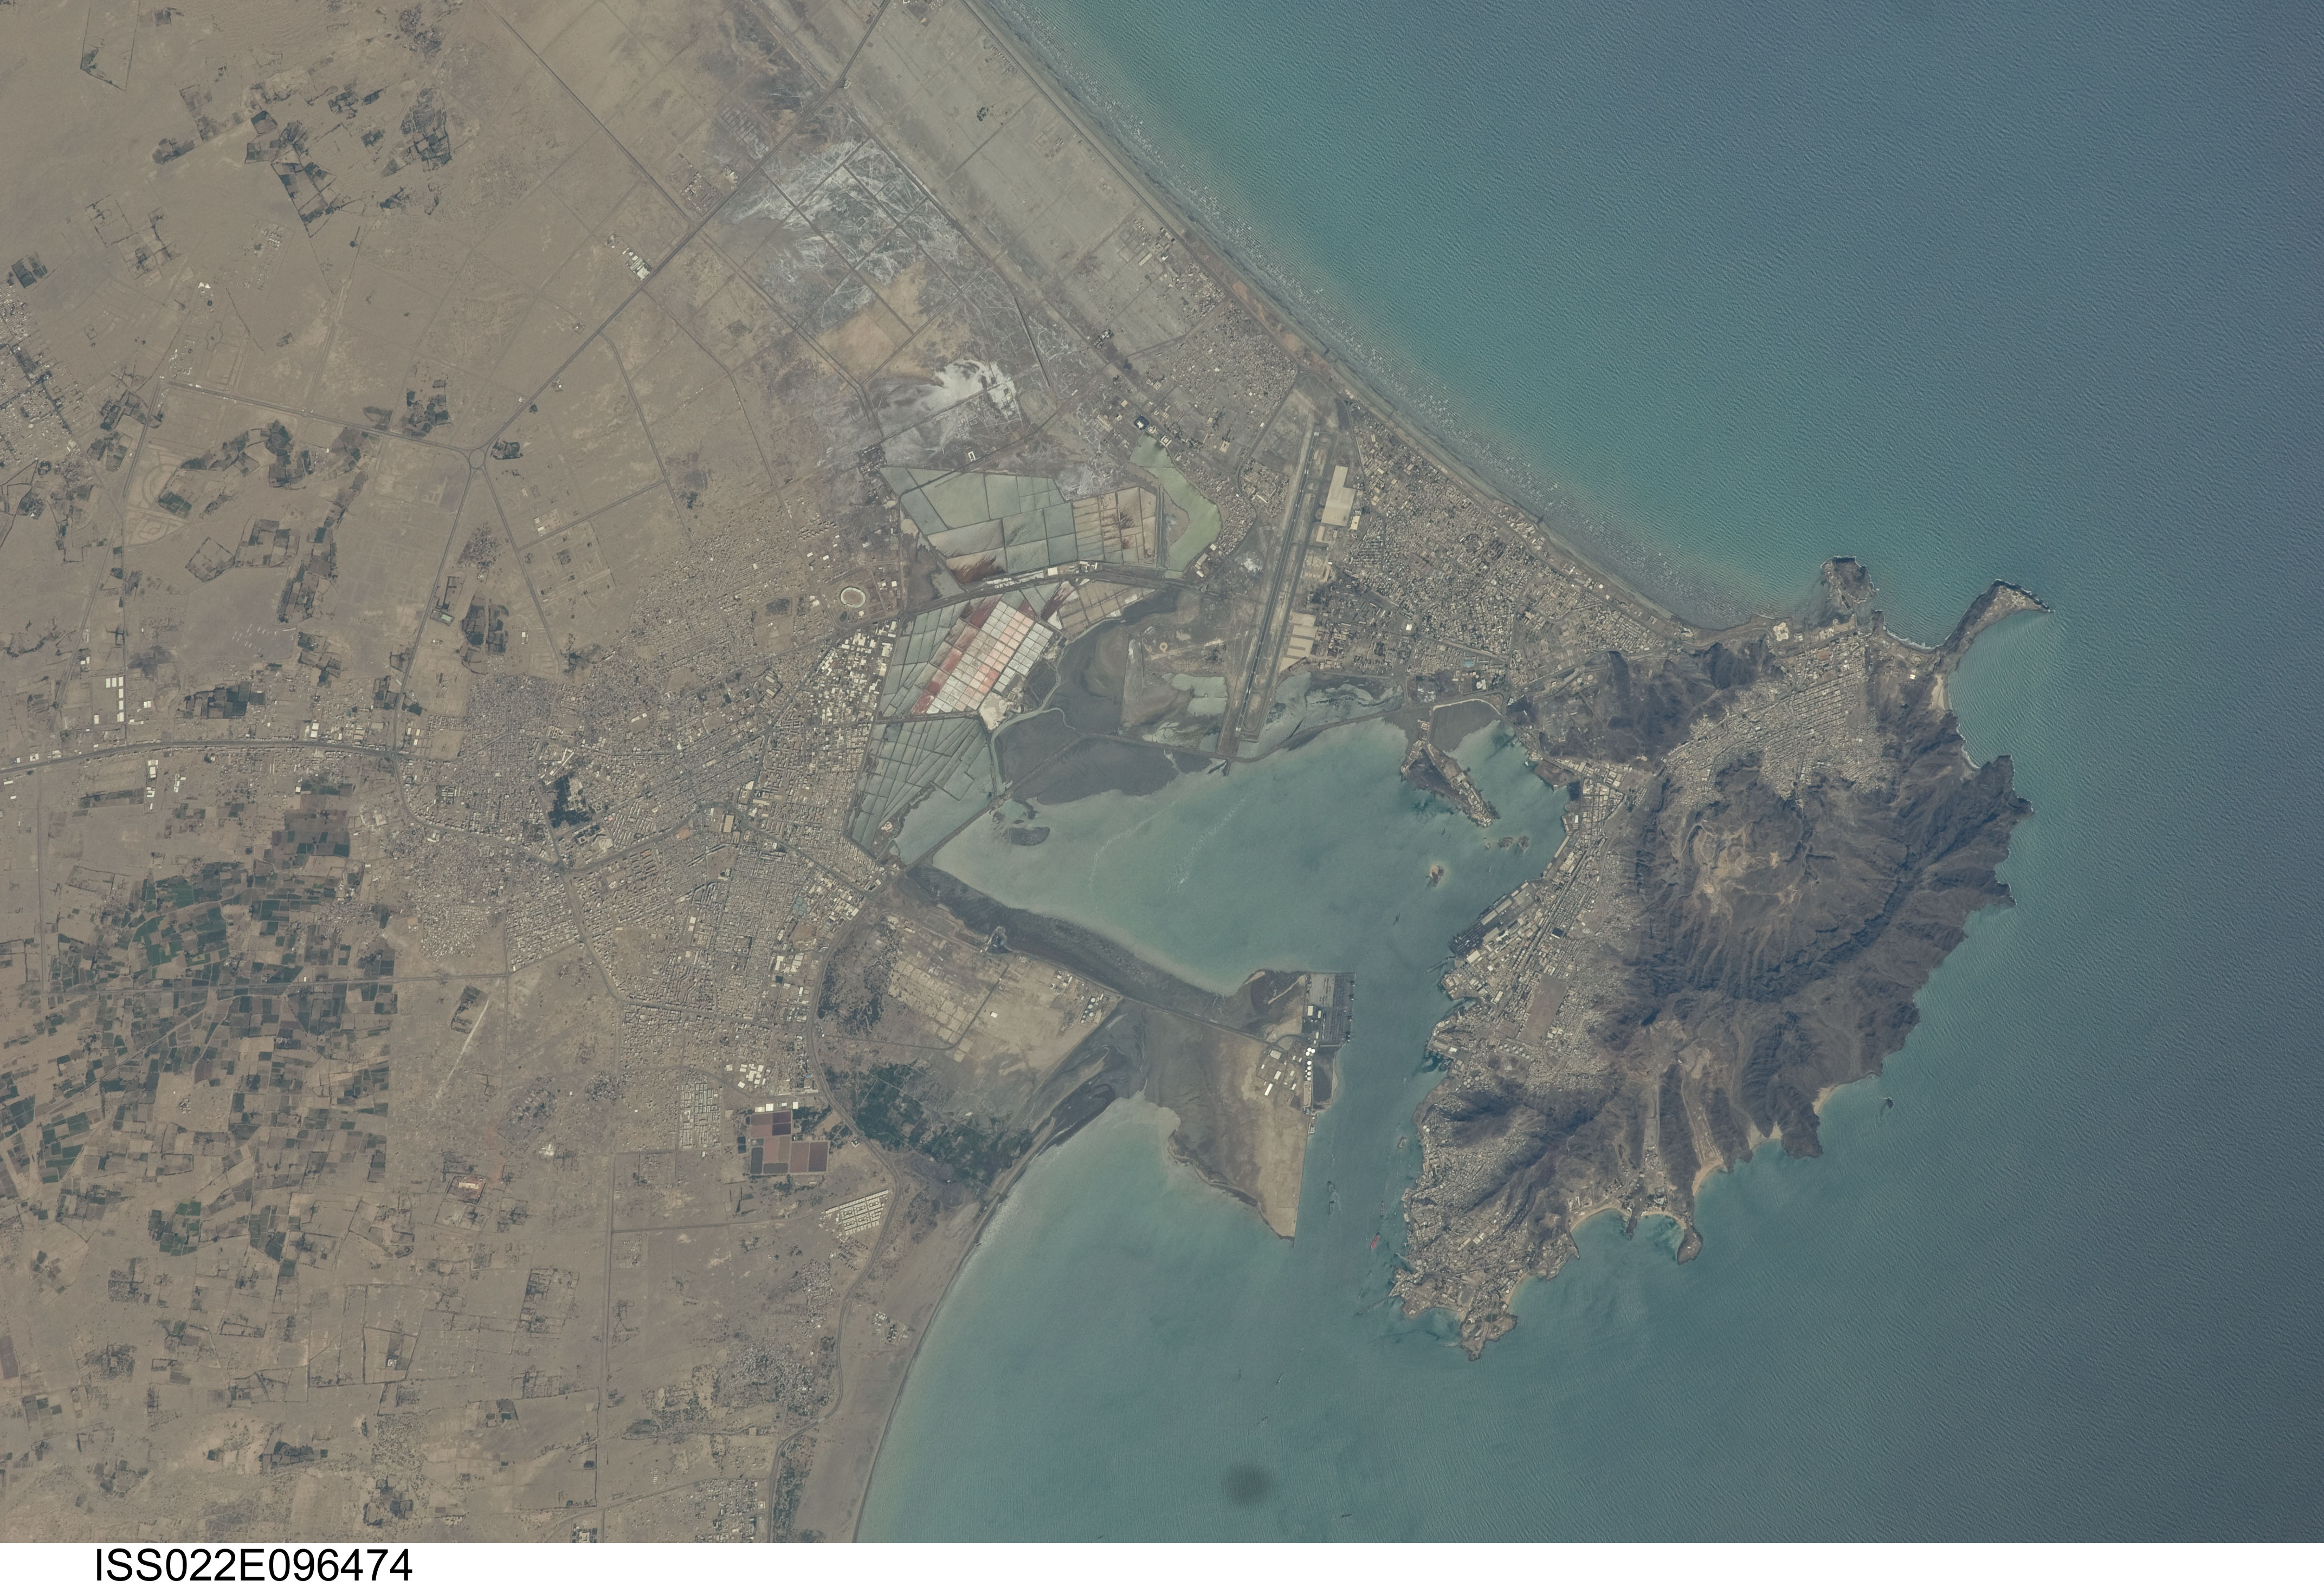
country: SOCOTRA
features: ADEN, COAST, PORT, SALT PONDS, AGR.
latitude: 12.8
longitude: 45.0
